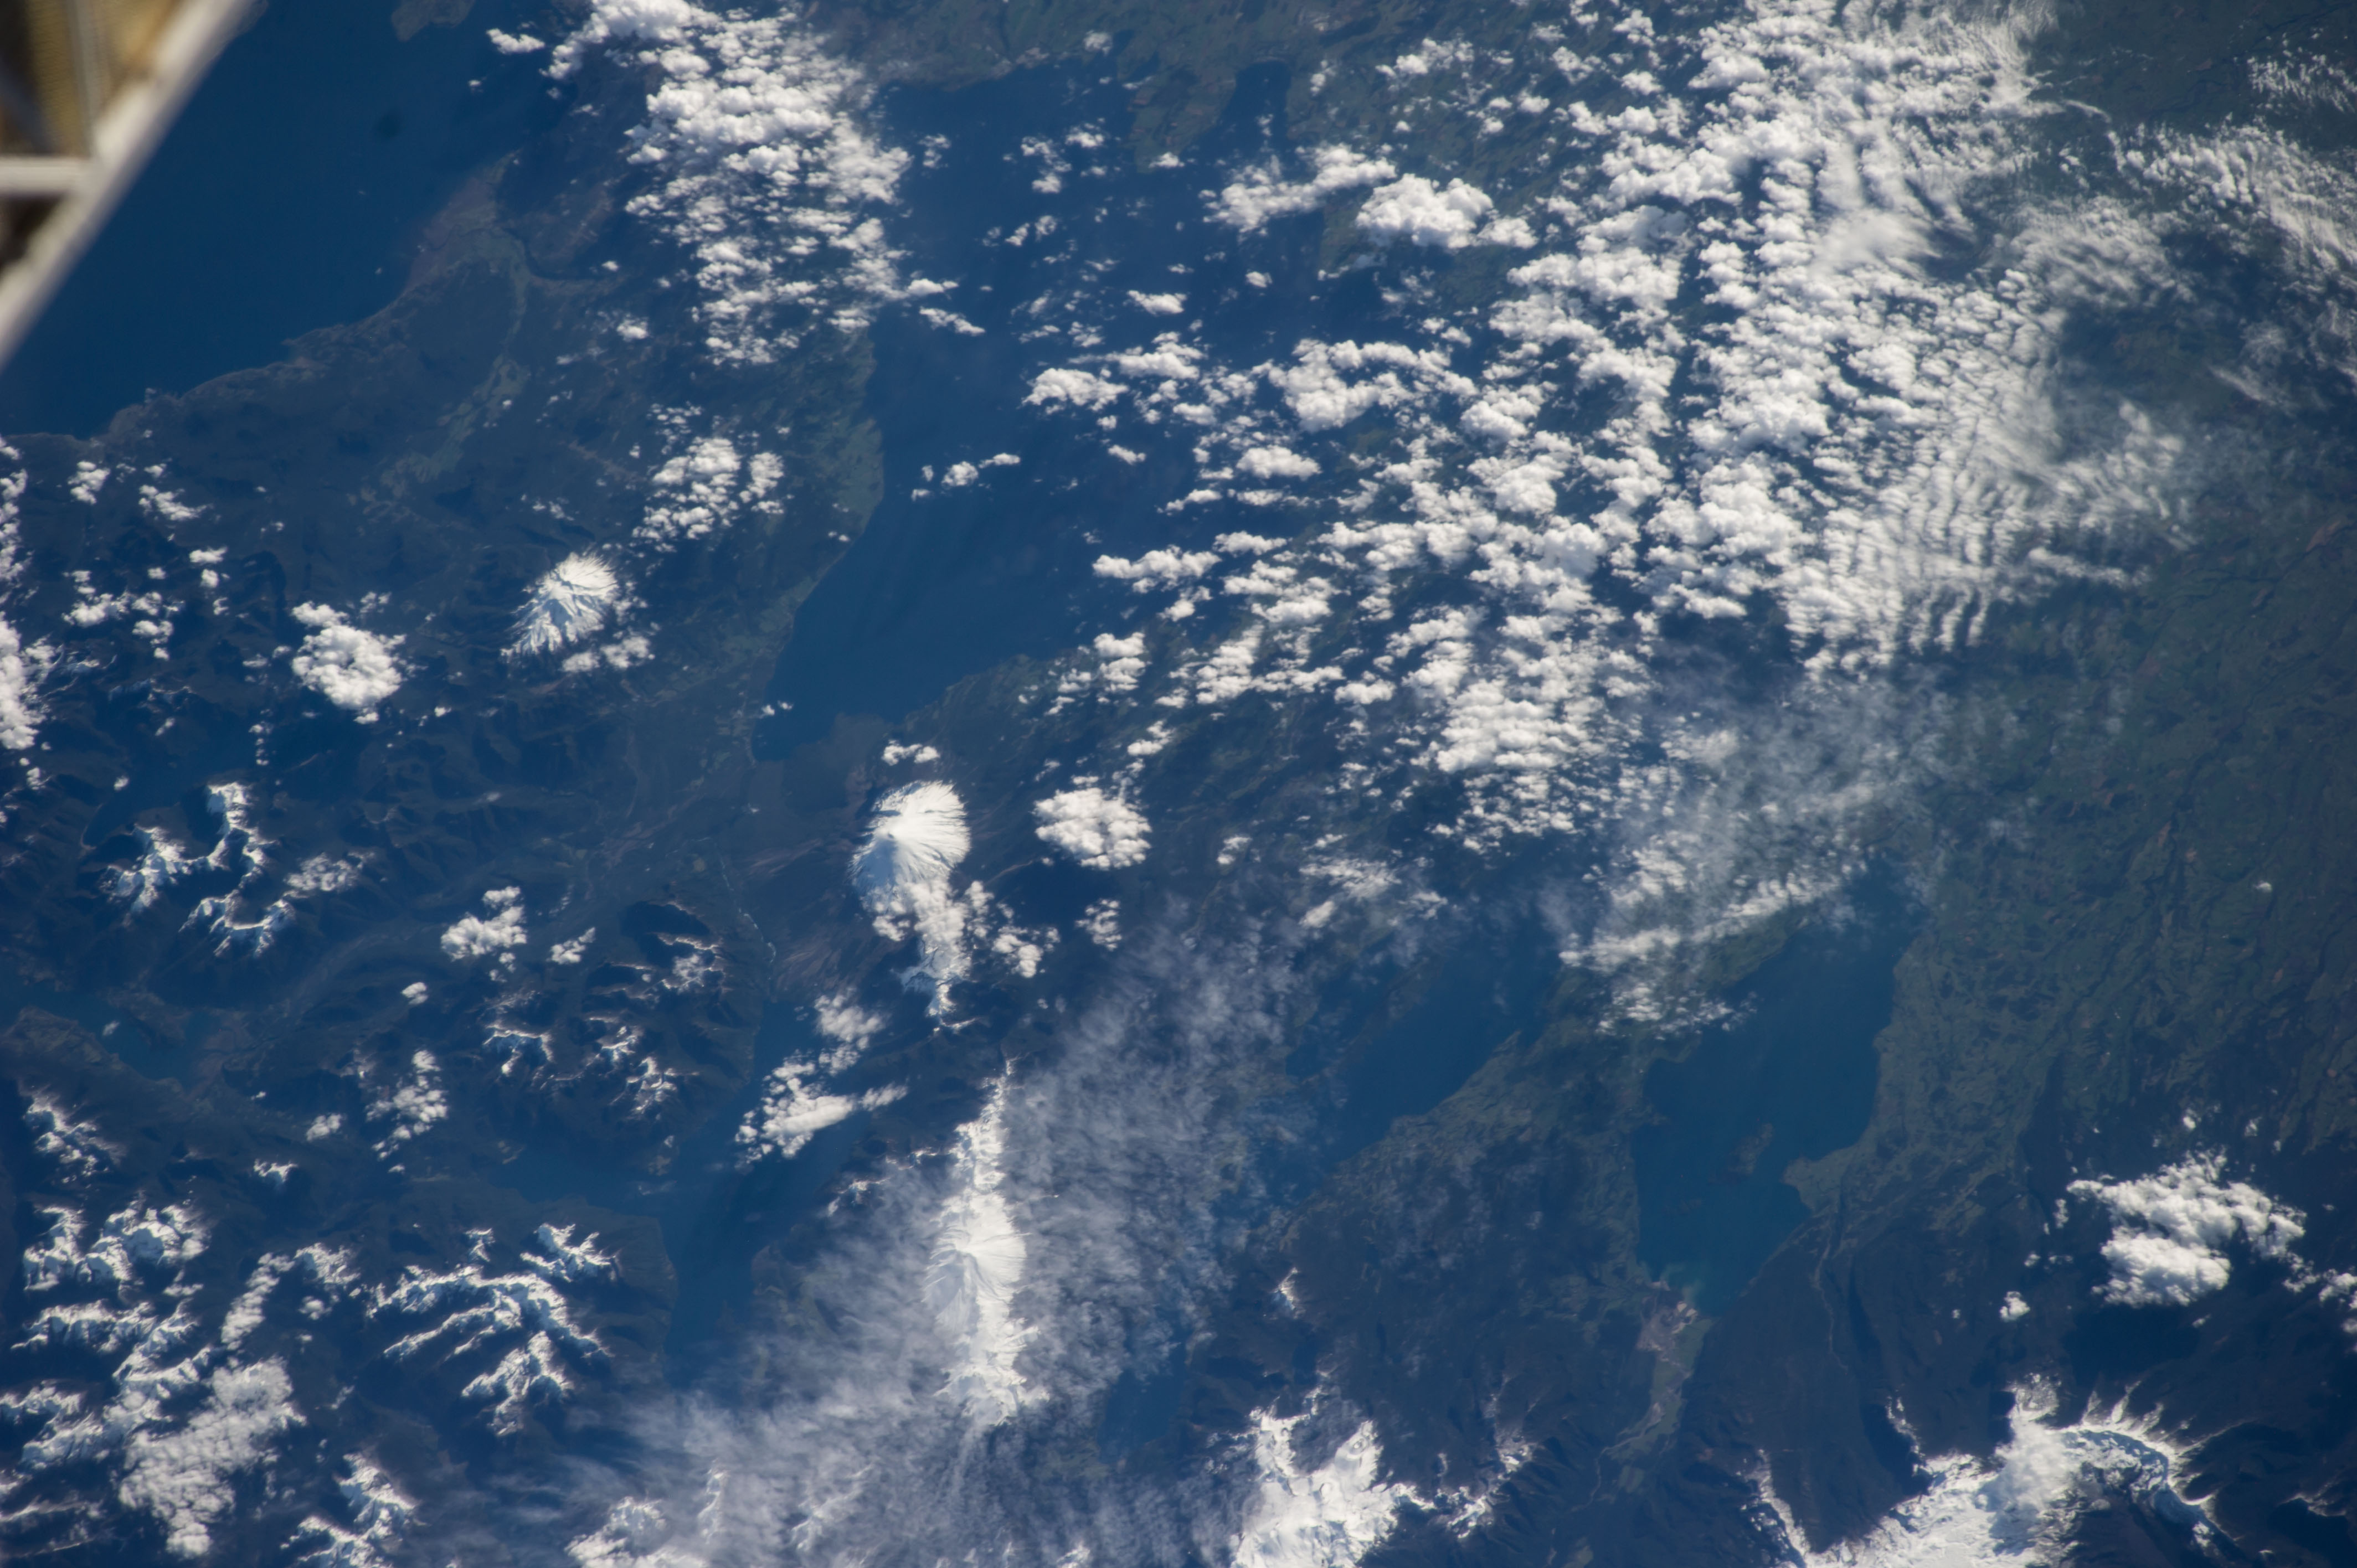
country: CHILE
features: PUTEHUE L., RUPANCO L., LLANQUIHUE L., OSORNO VOL., CALBUCO VOL.
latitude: -41.0
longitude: -72.6
